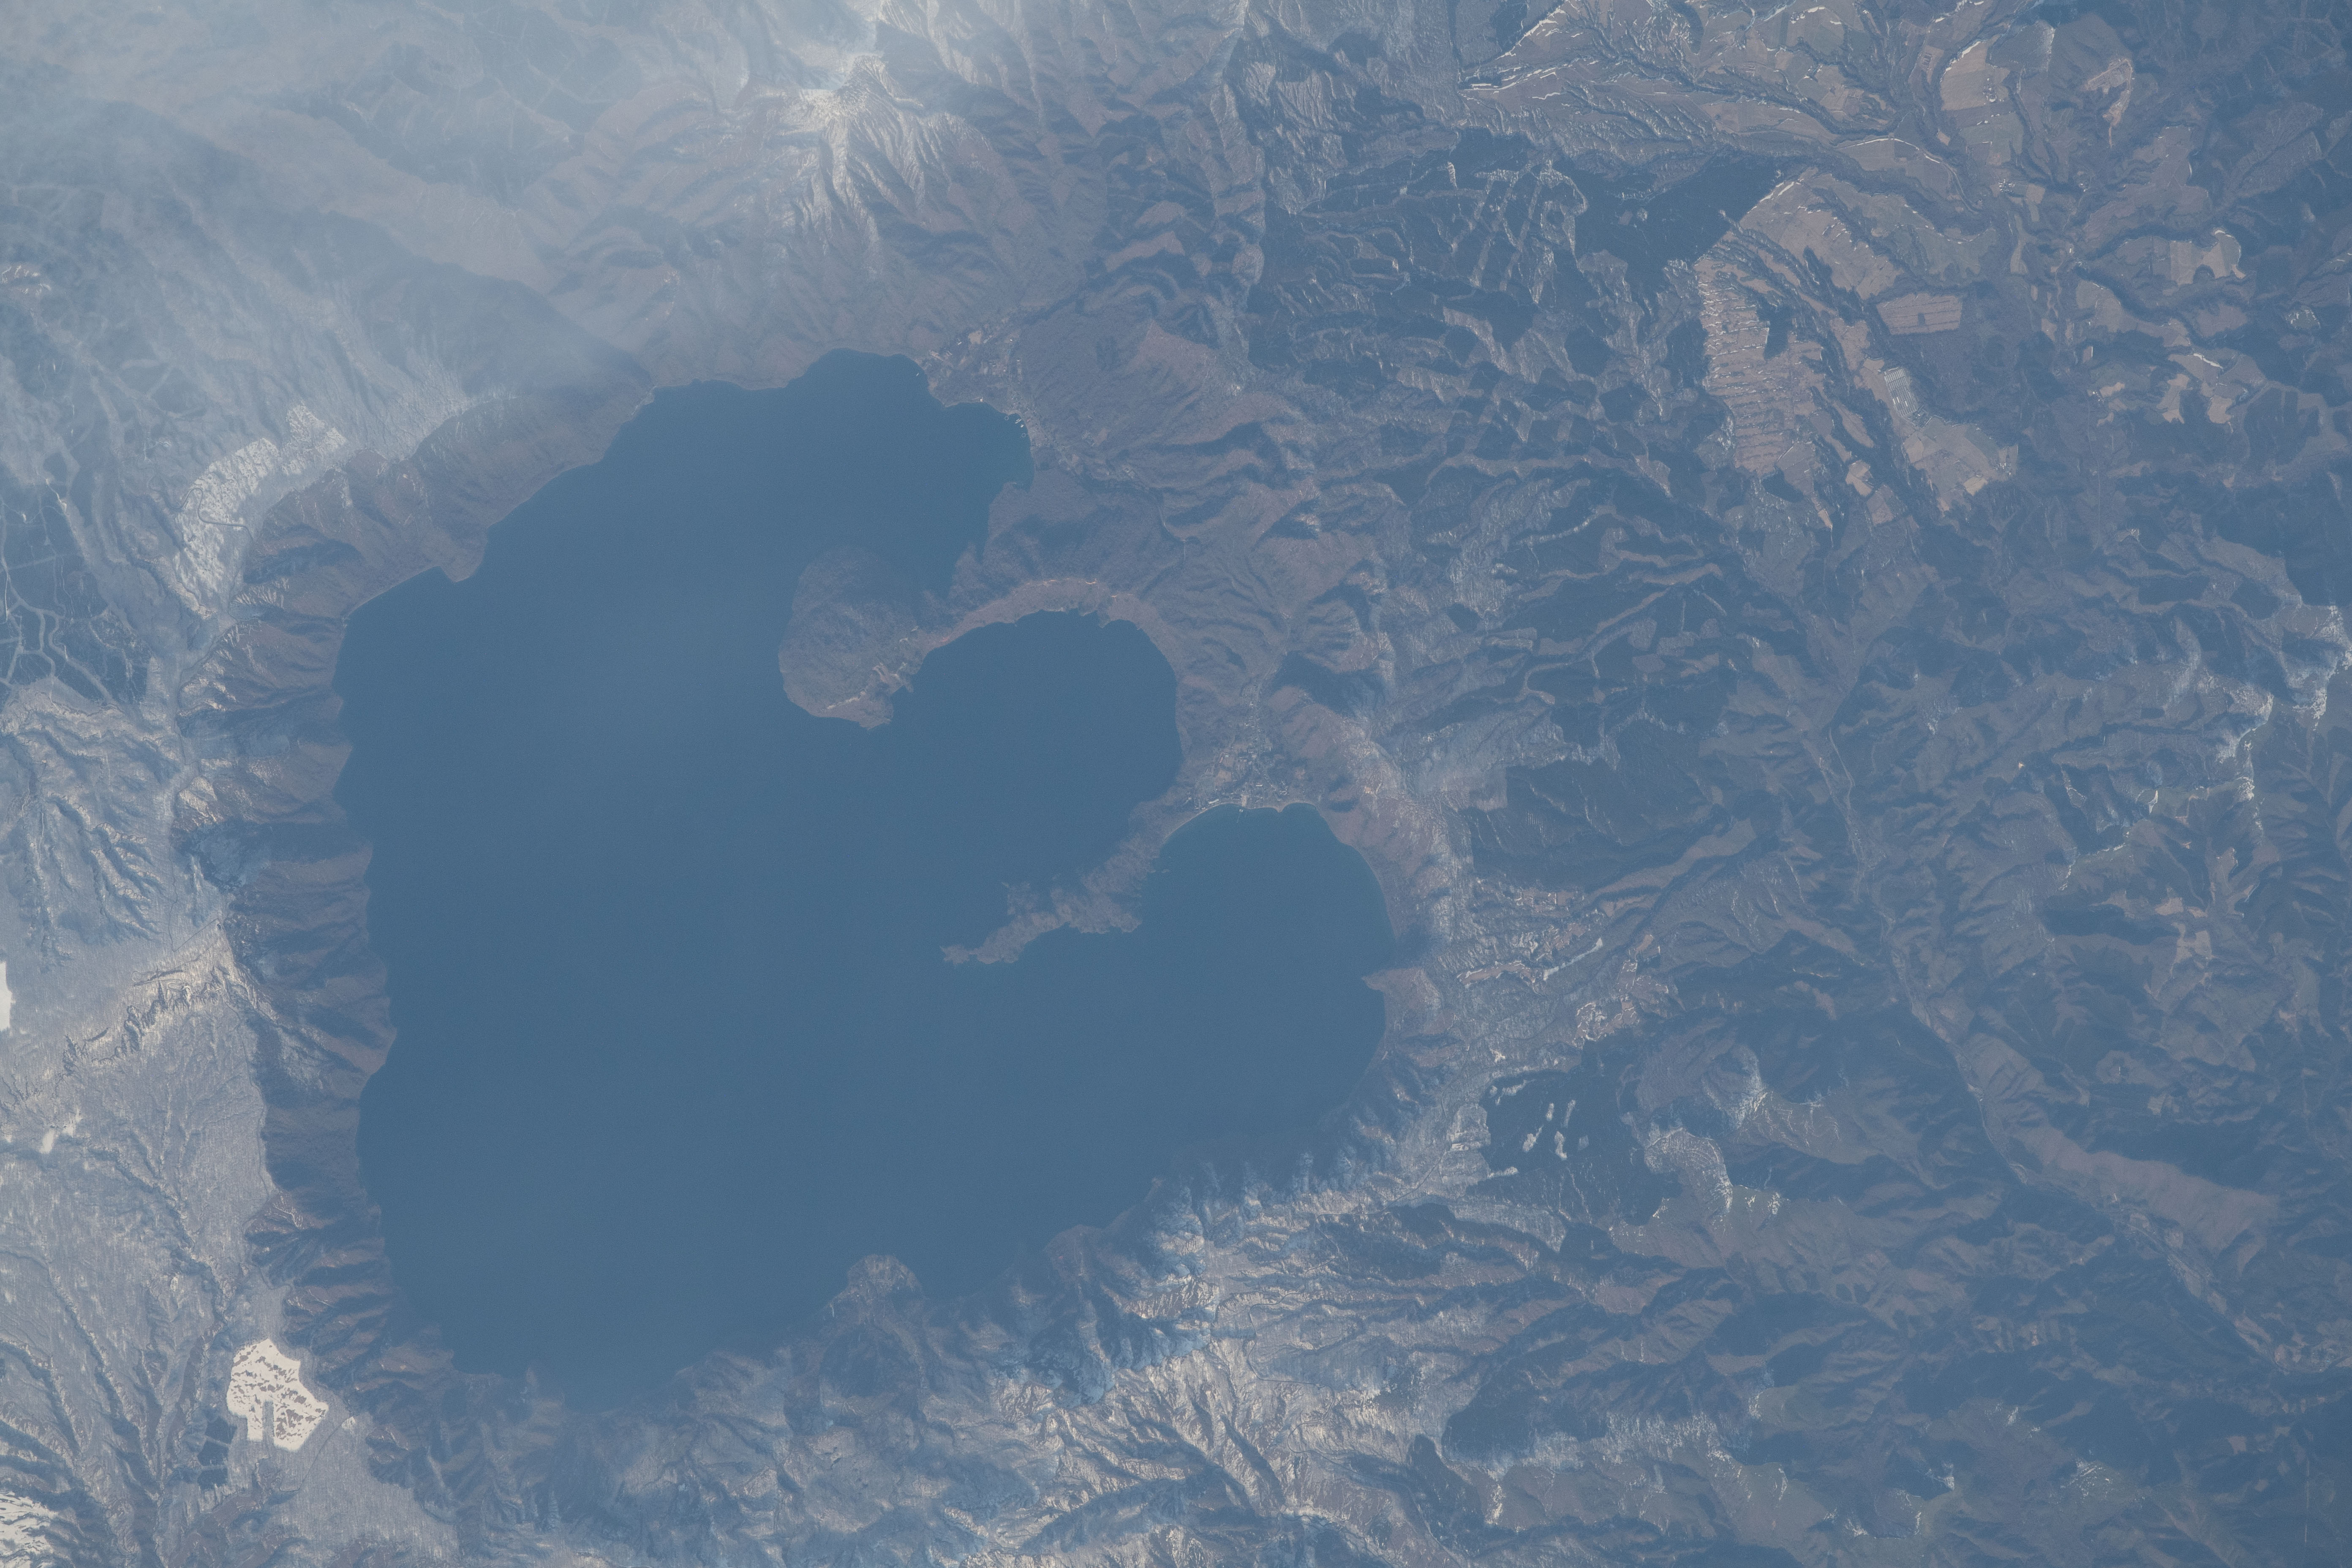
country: JAPAN
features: LAKE TOWADA
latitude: 40.5
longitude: 140.9
